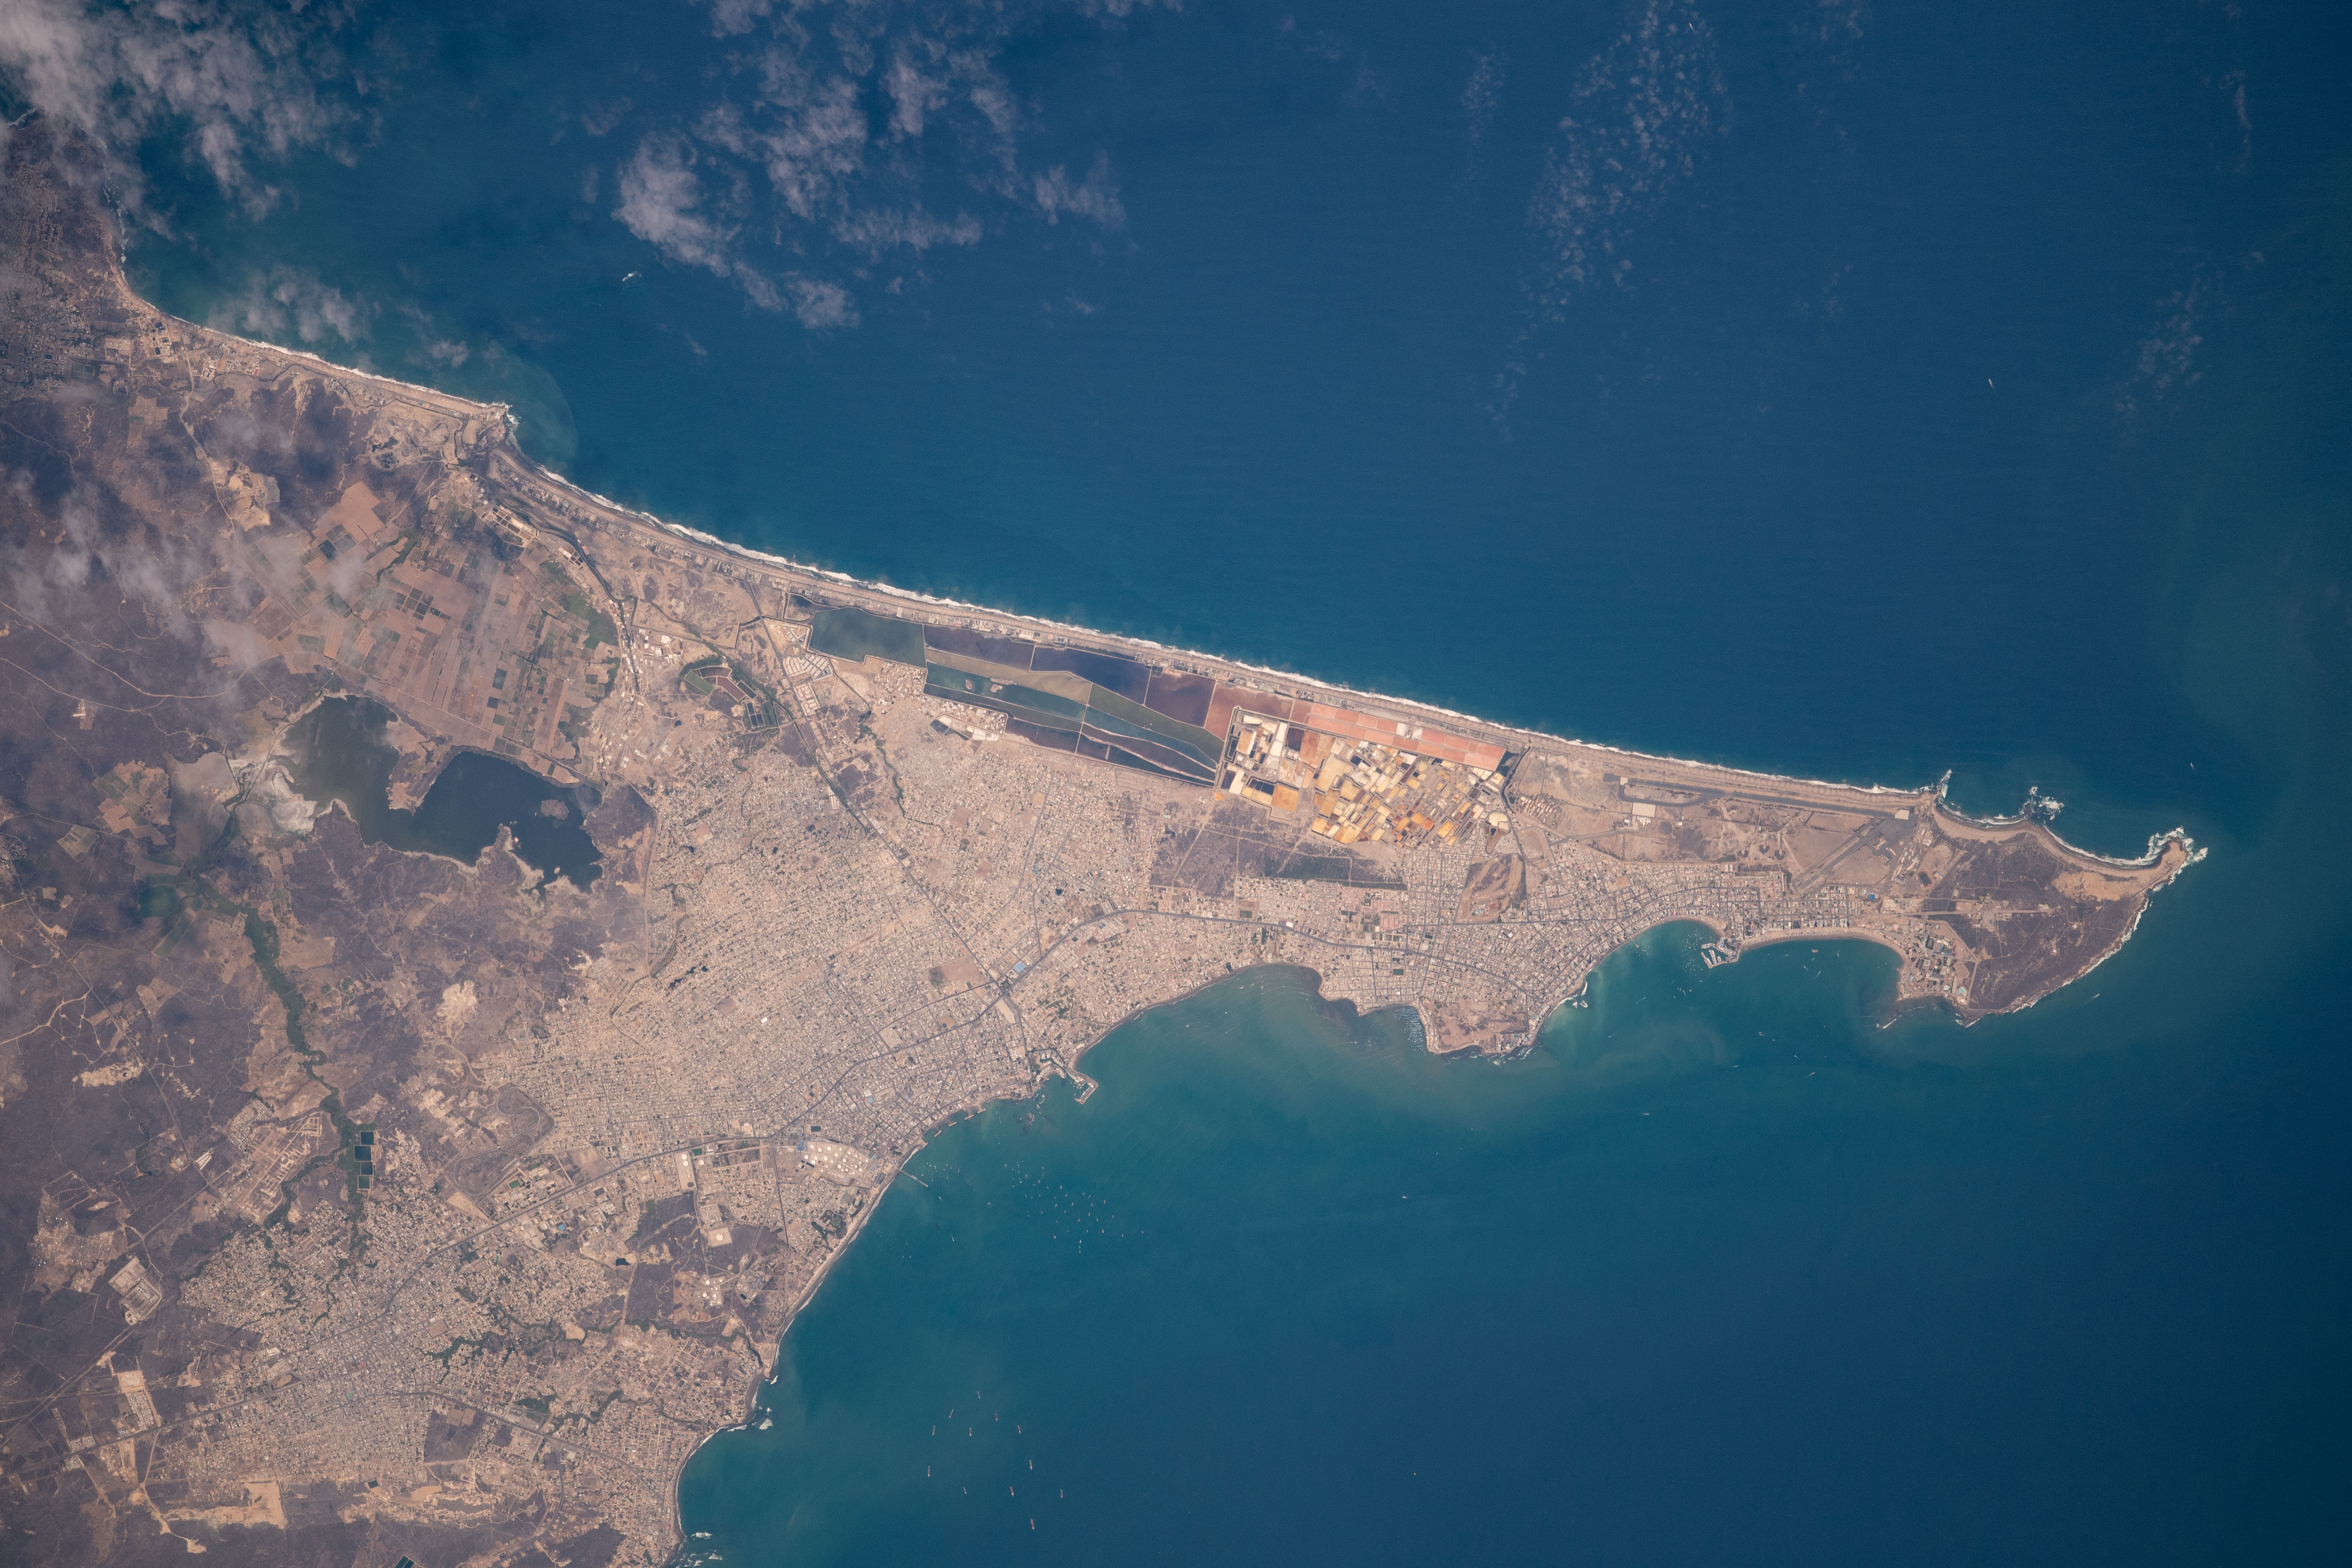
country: ECUADOR
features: SALINAS
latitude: -2.2
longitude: -80.9
